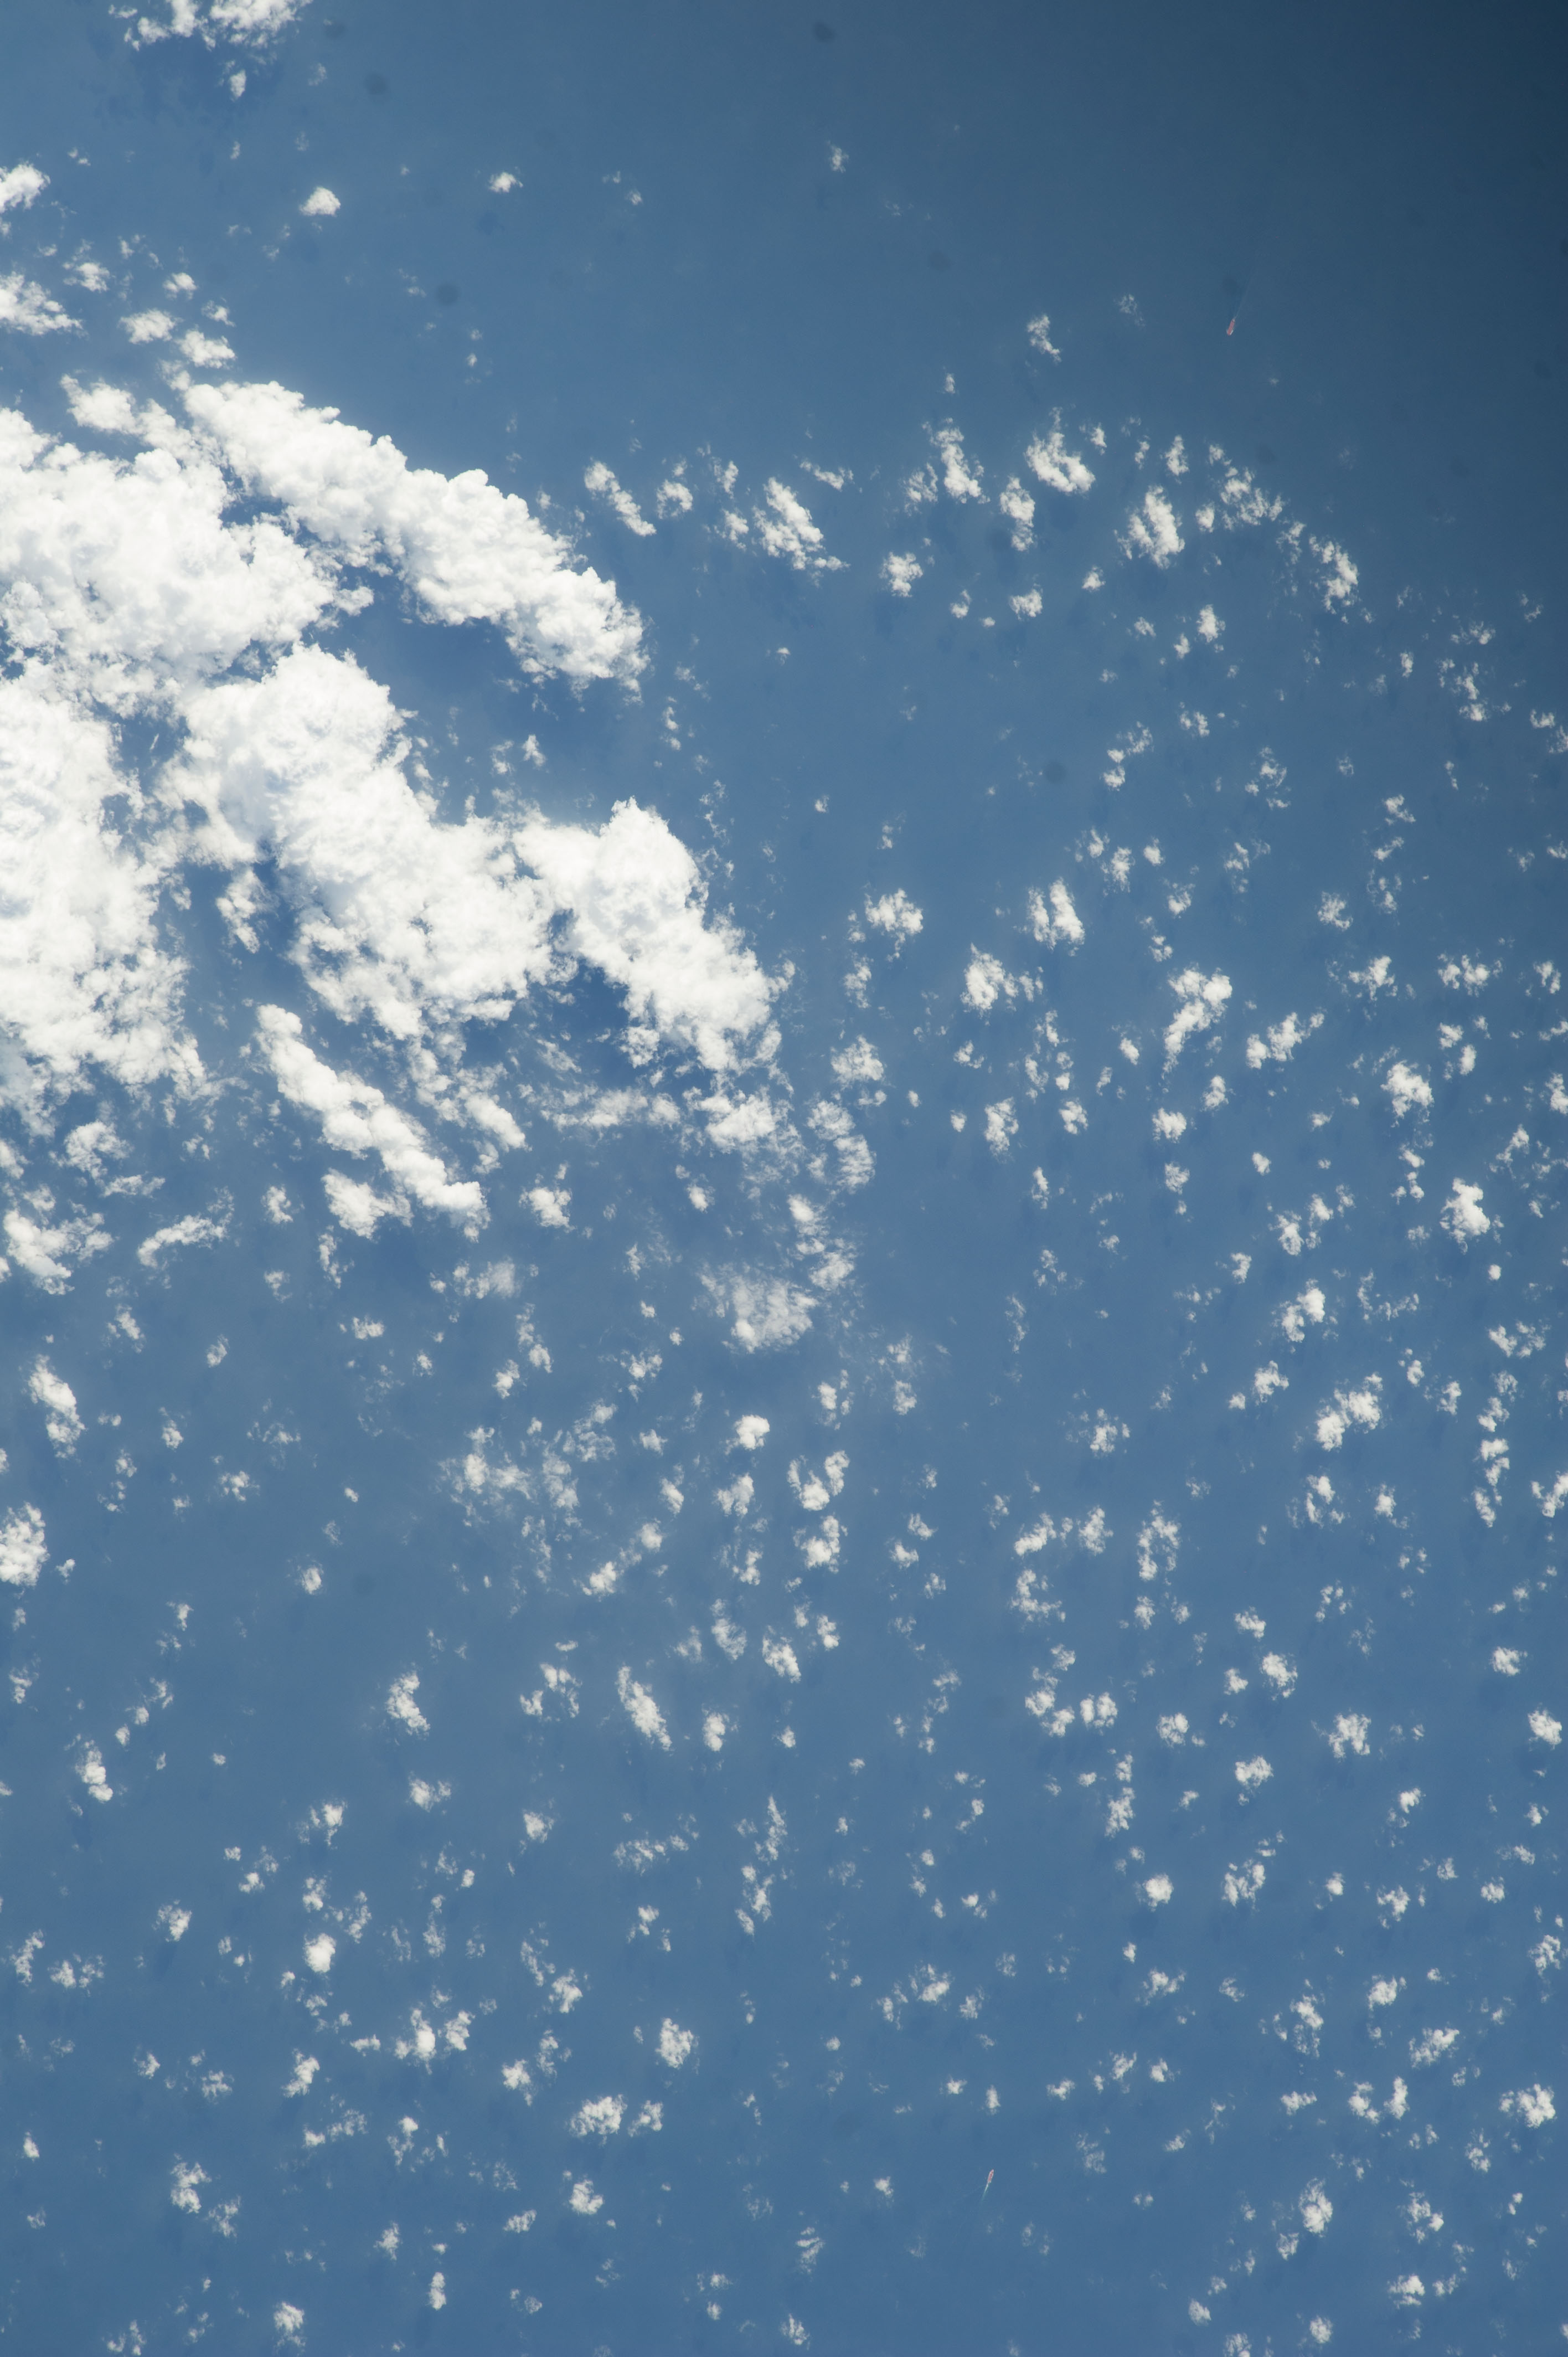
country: ANDAMAN SEA
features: SEA SURFACE, LOW CONVECTIVE CLOUD FIELD, SHIP'S WAKE
